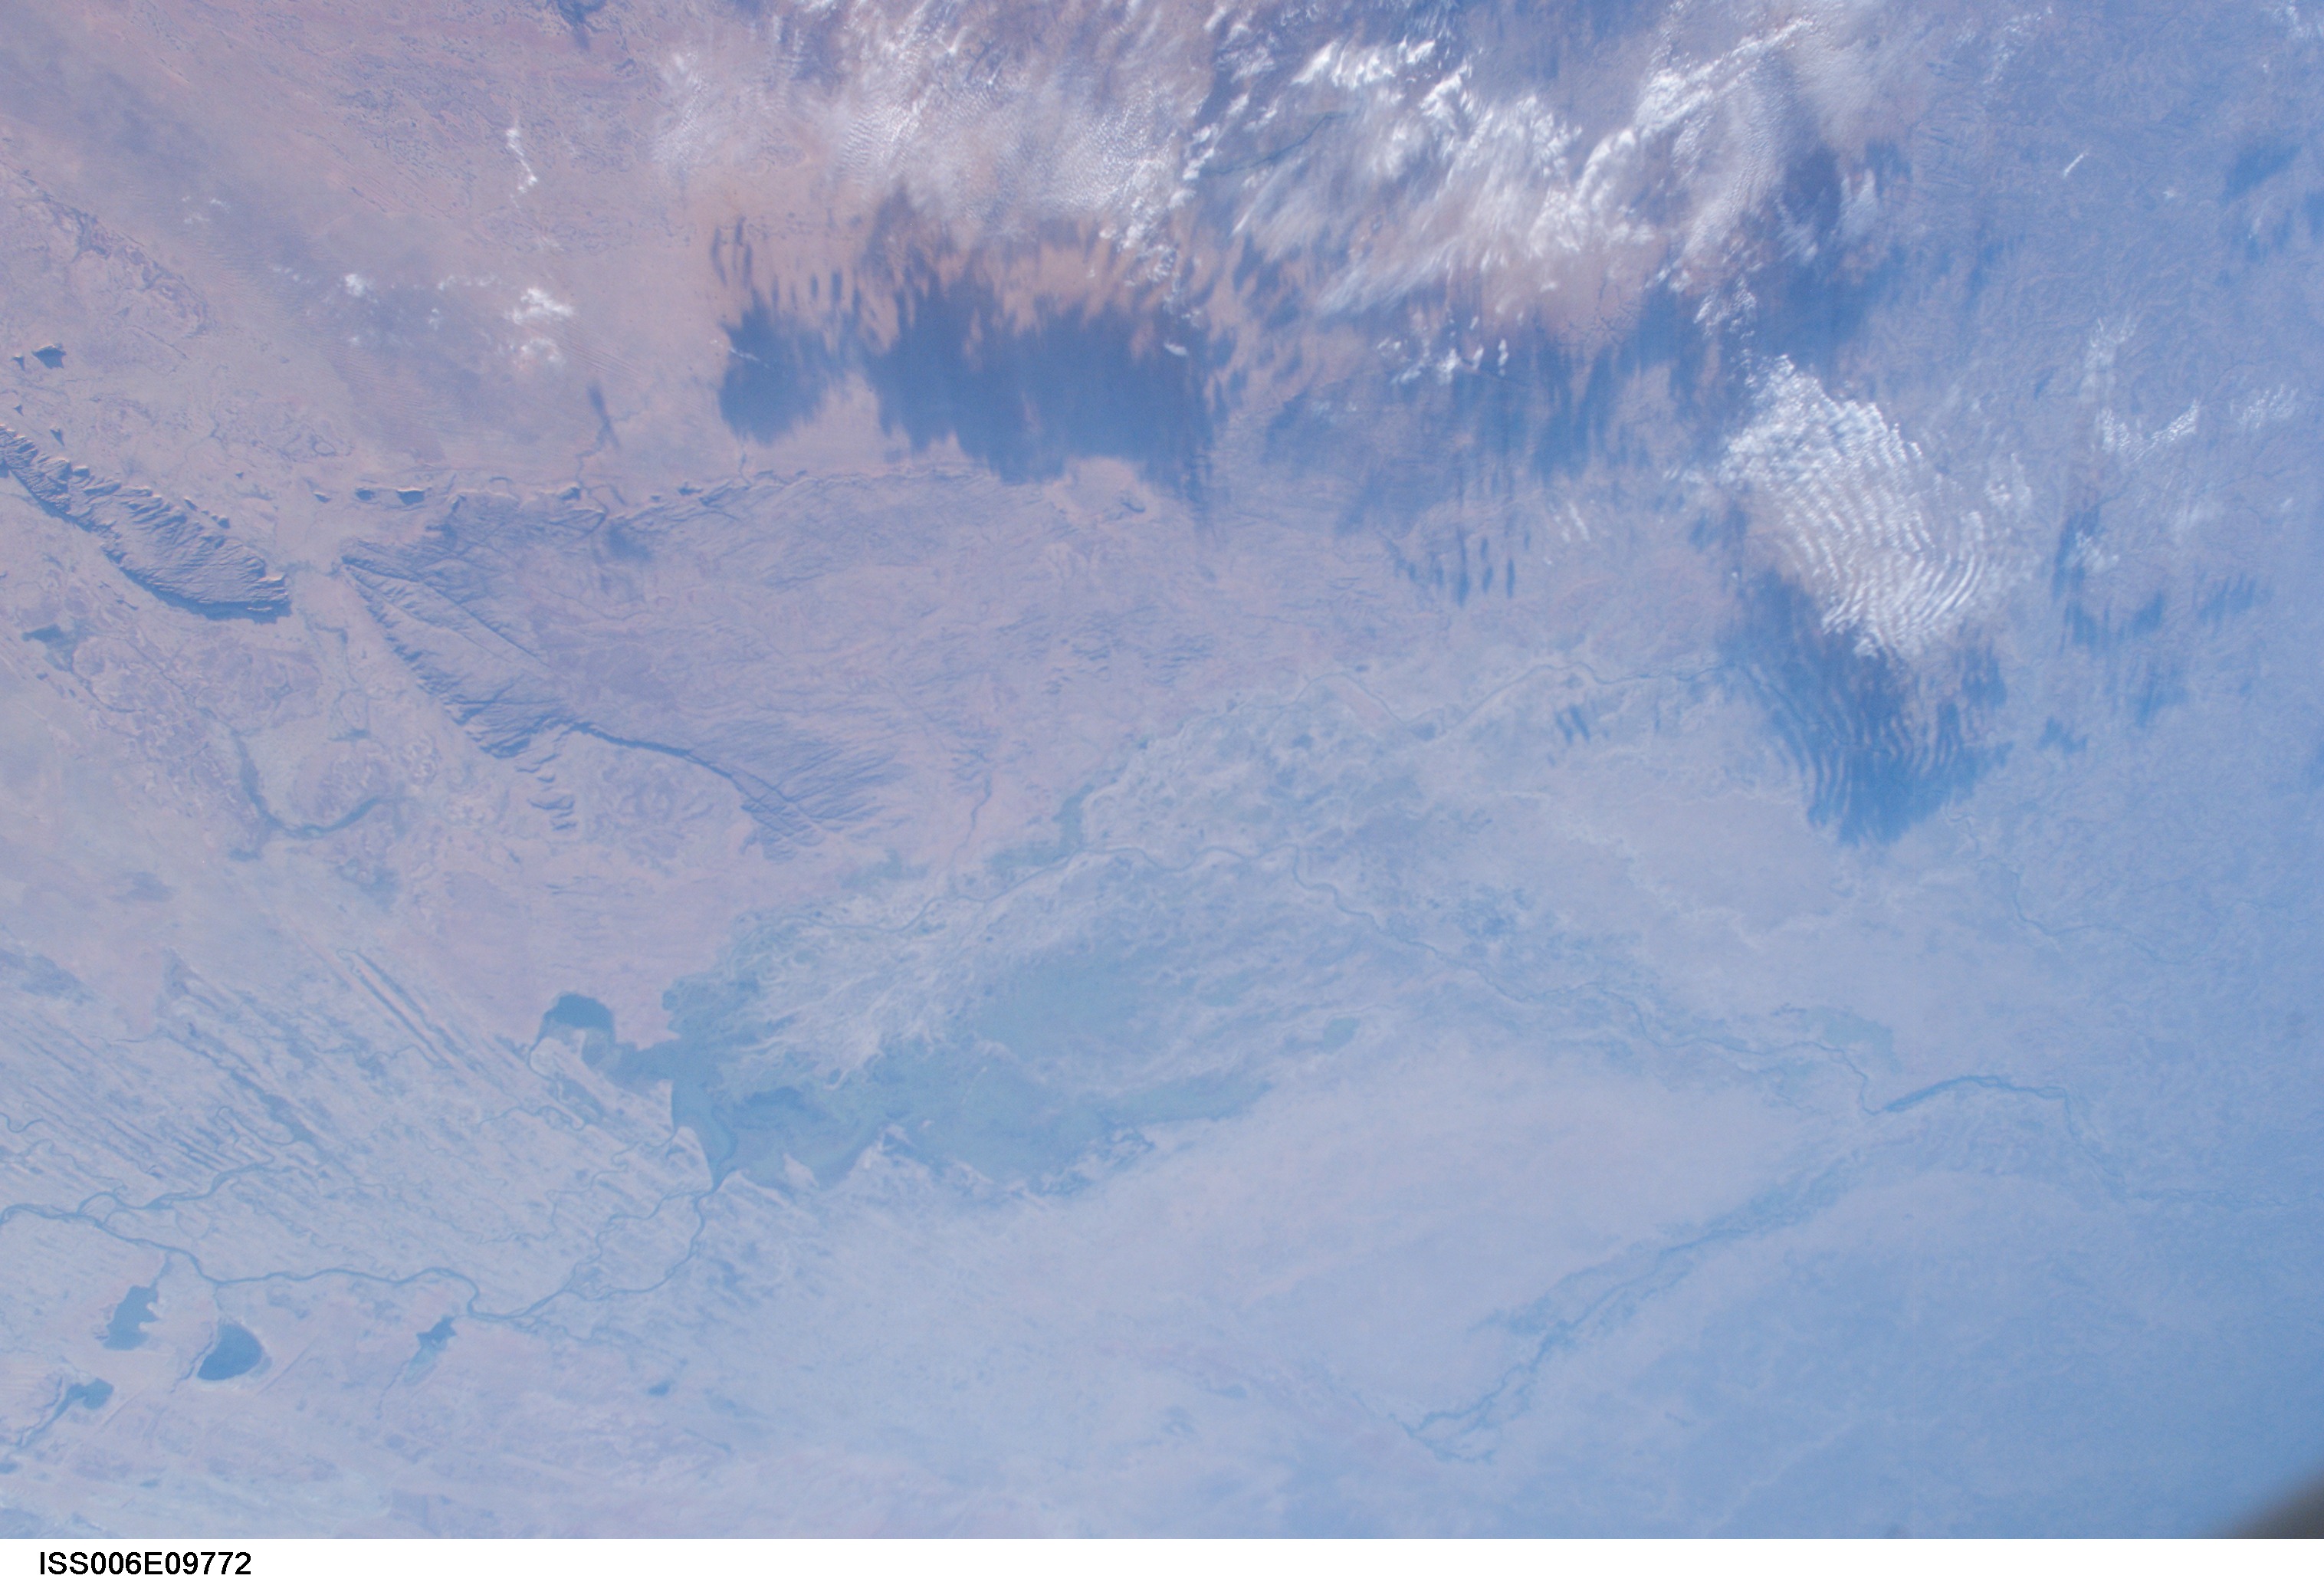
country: MALI
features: DYOUNDE OUTCROP
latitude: 15.0
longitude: -2.5
